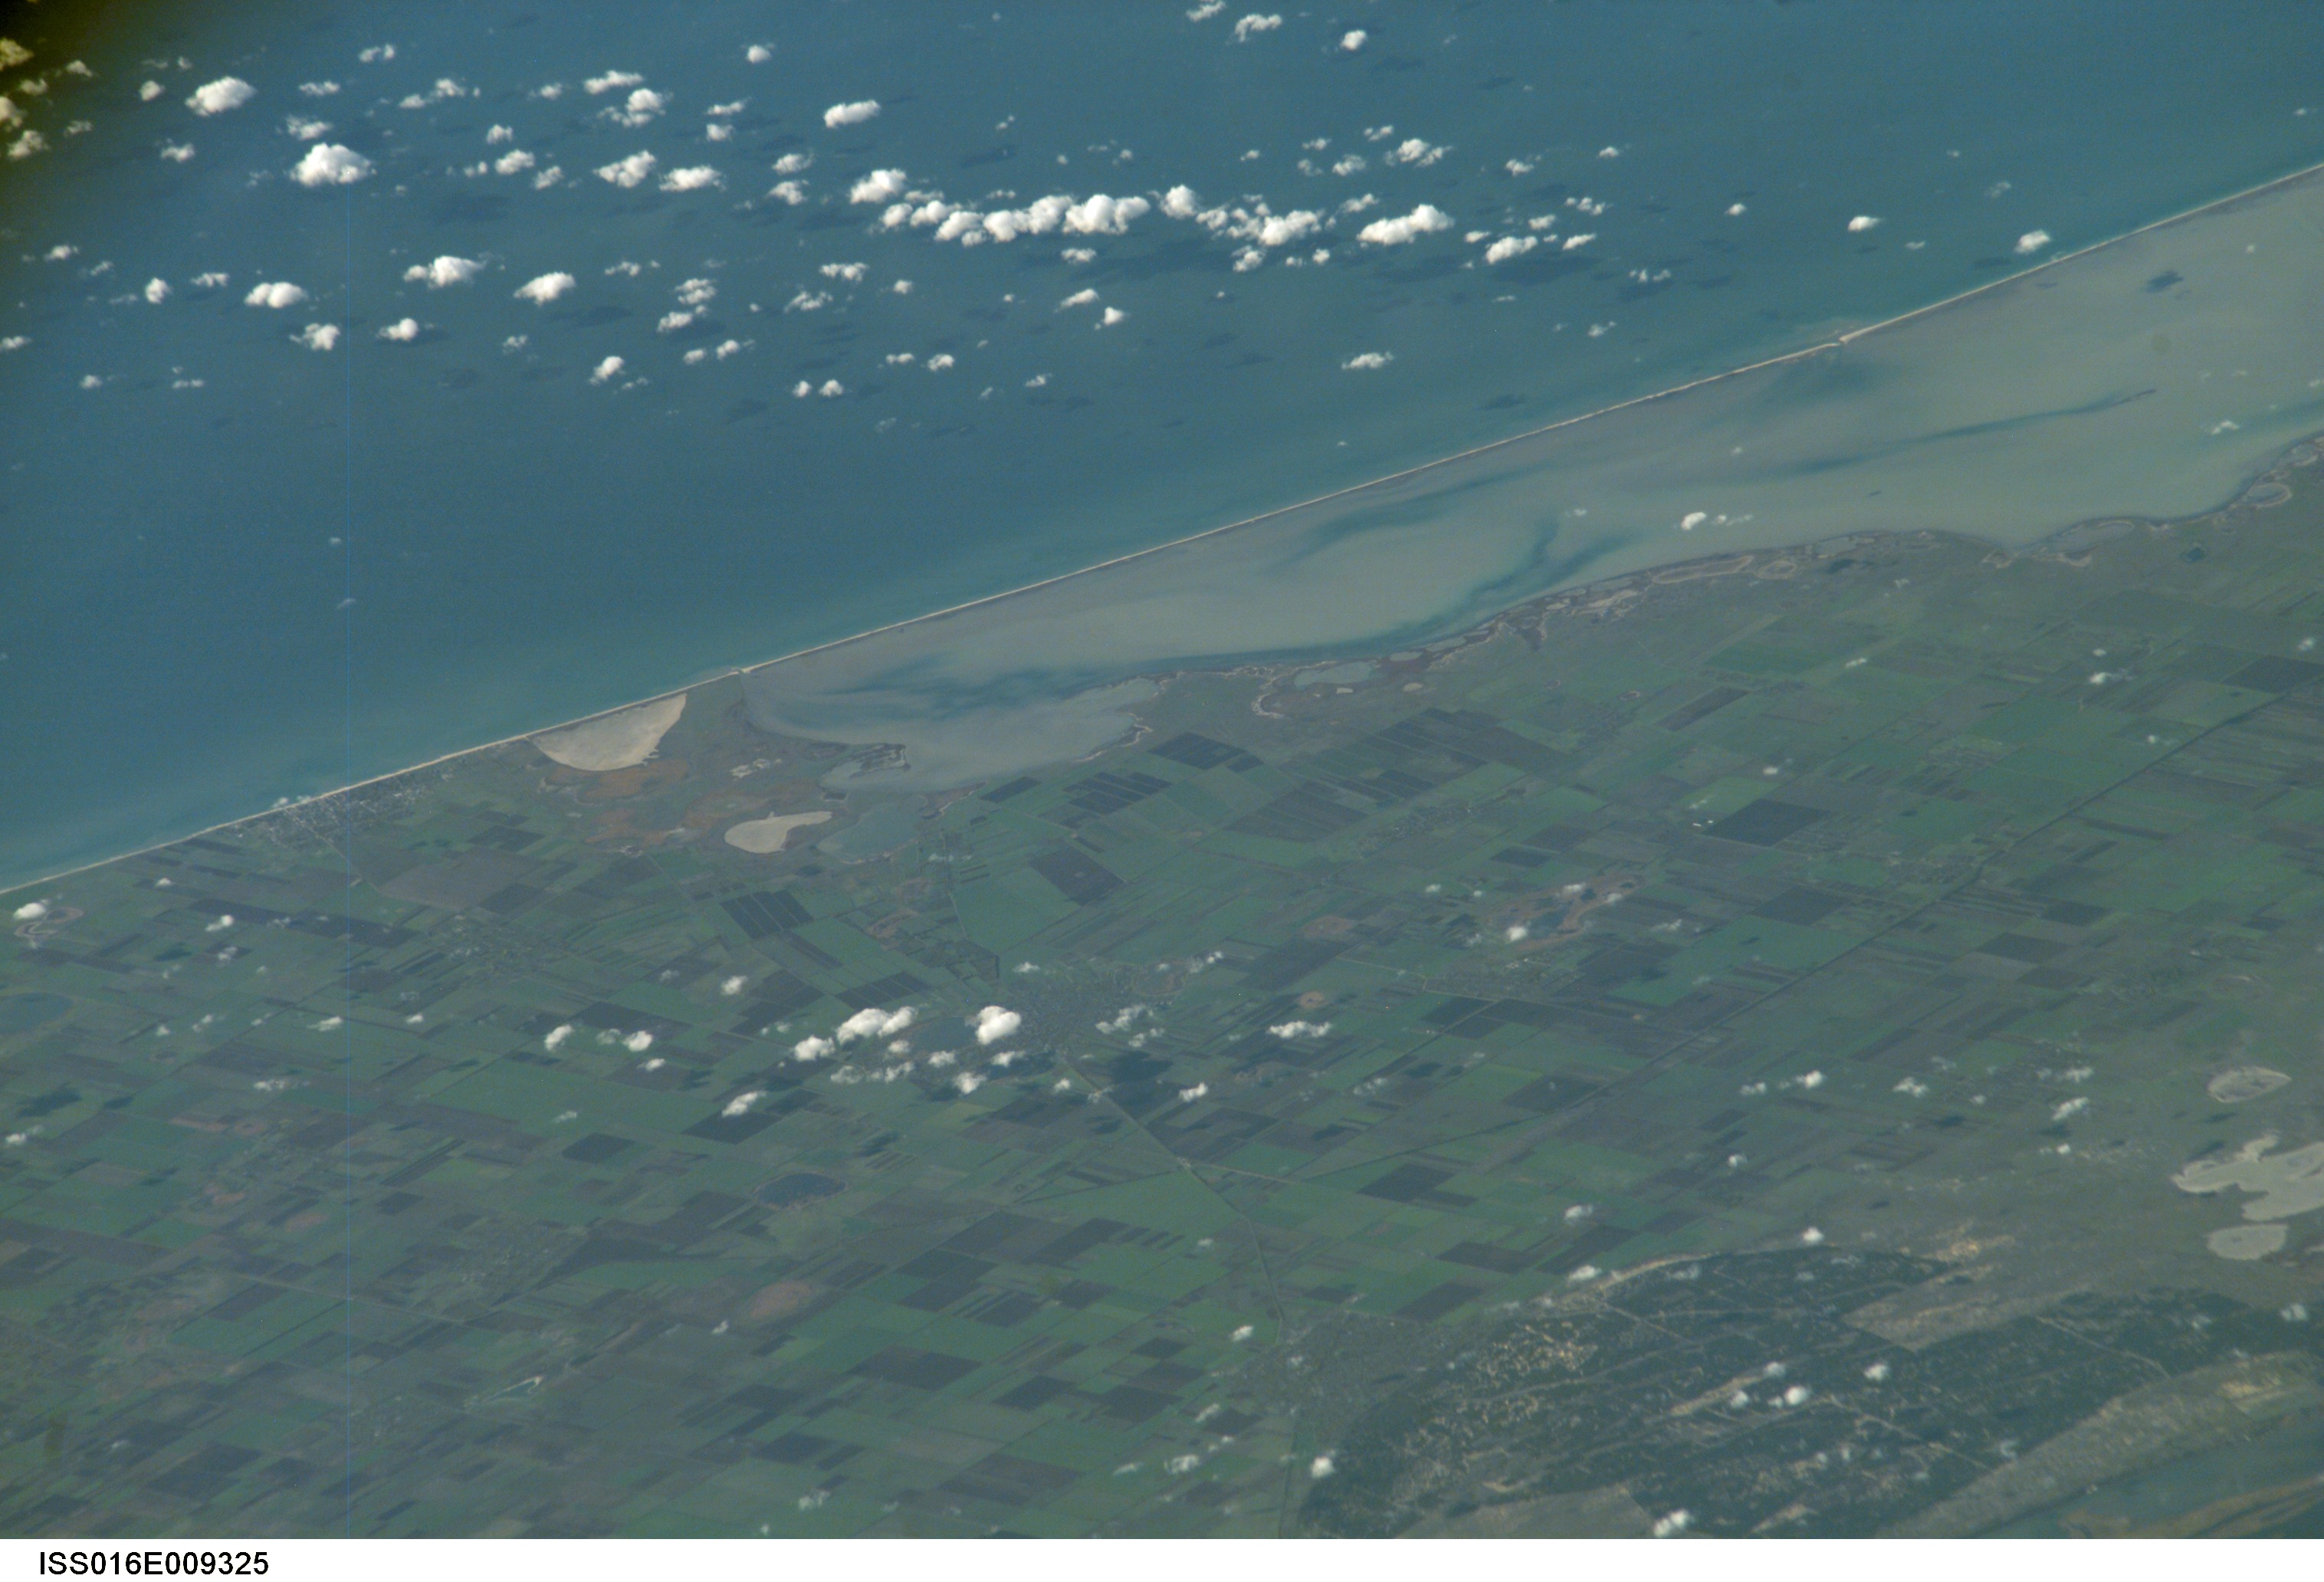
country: UKRAINE
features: BEKHTERY, TENDRIVSKA BAY, AGR.
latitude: 46.2
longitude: 32.2
